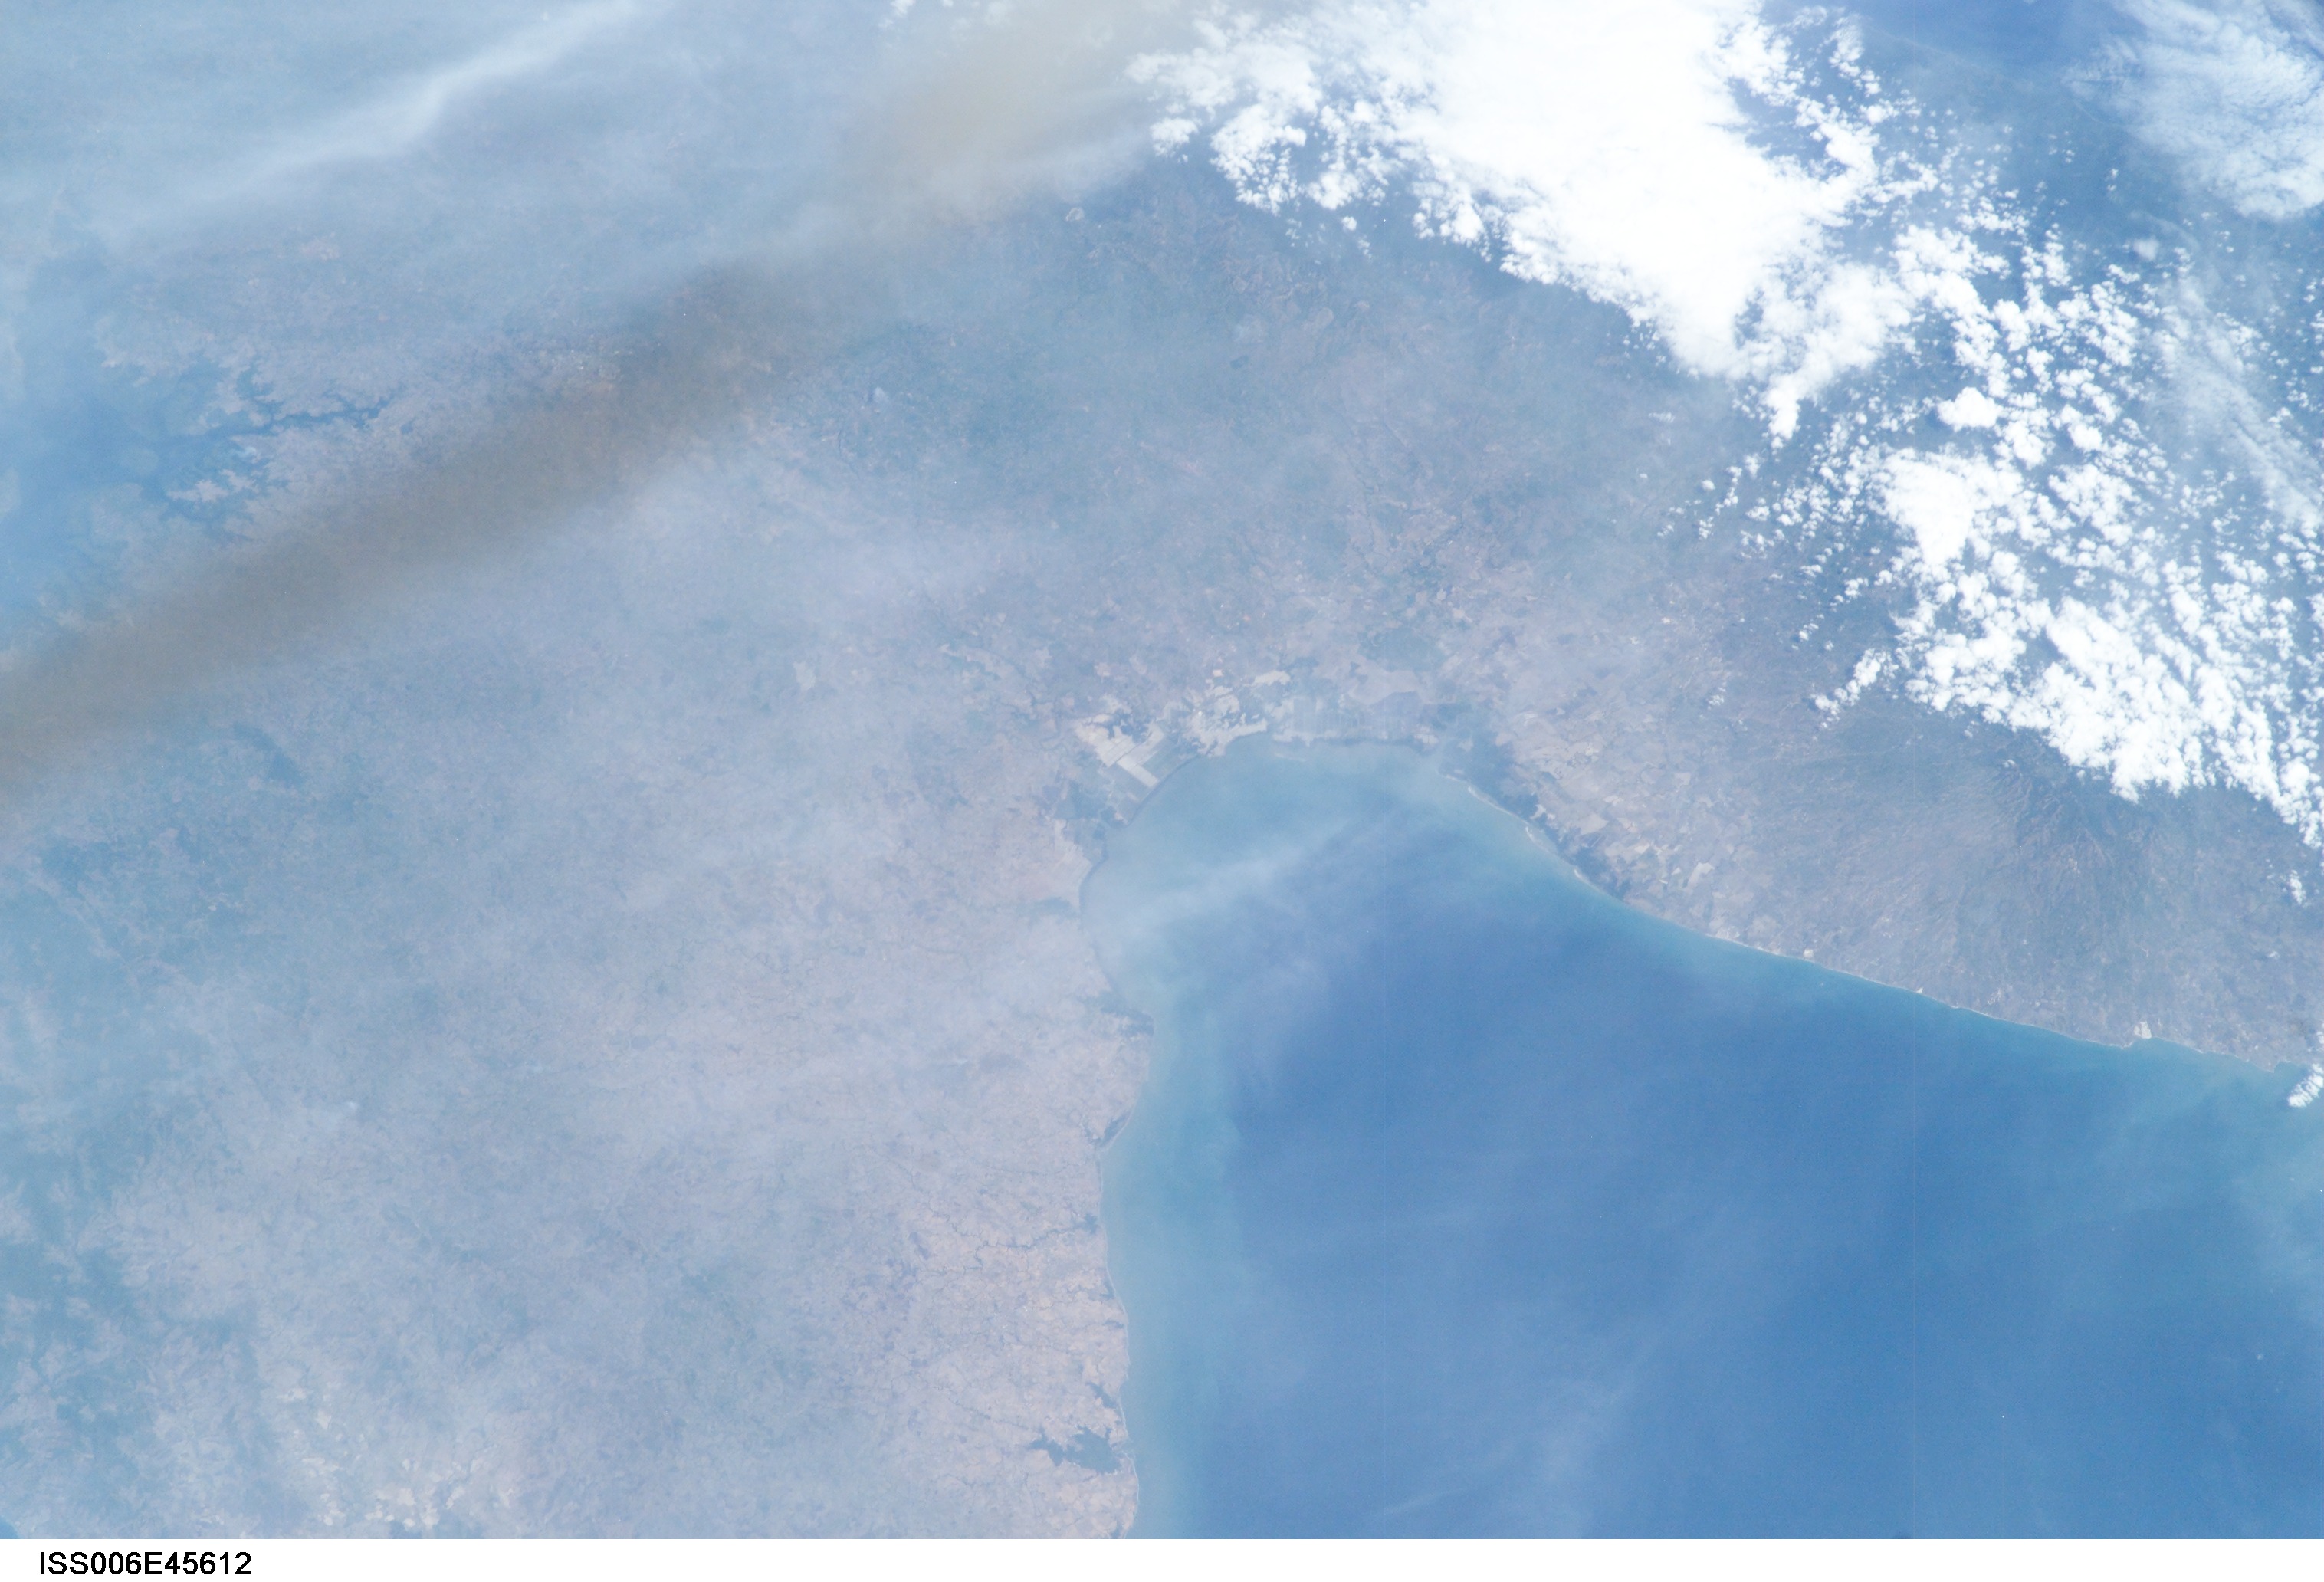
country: PANAMA
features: PARITA BAY
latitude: 8.0
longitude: -80.5
